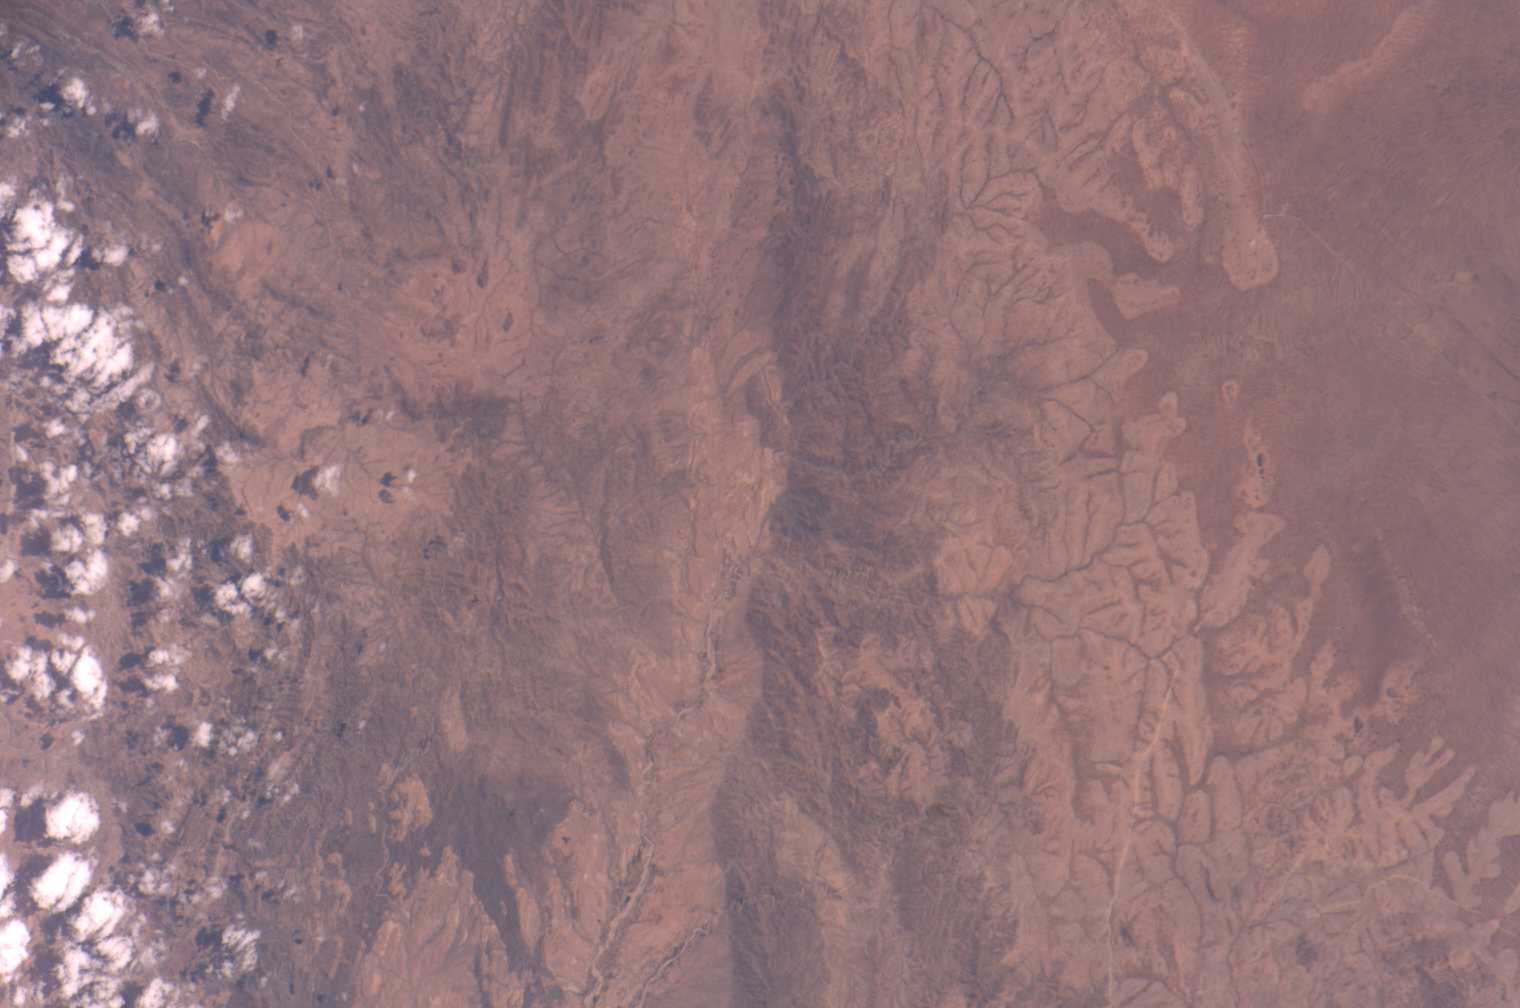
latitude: 10.0
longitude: 43.5
